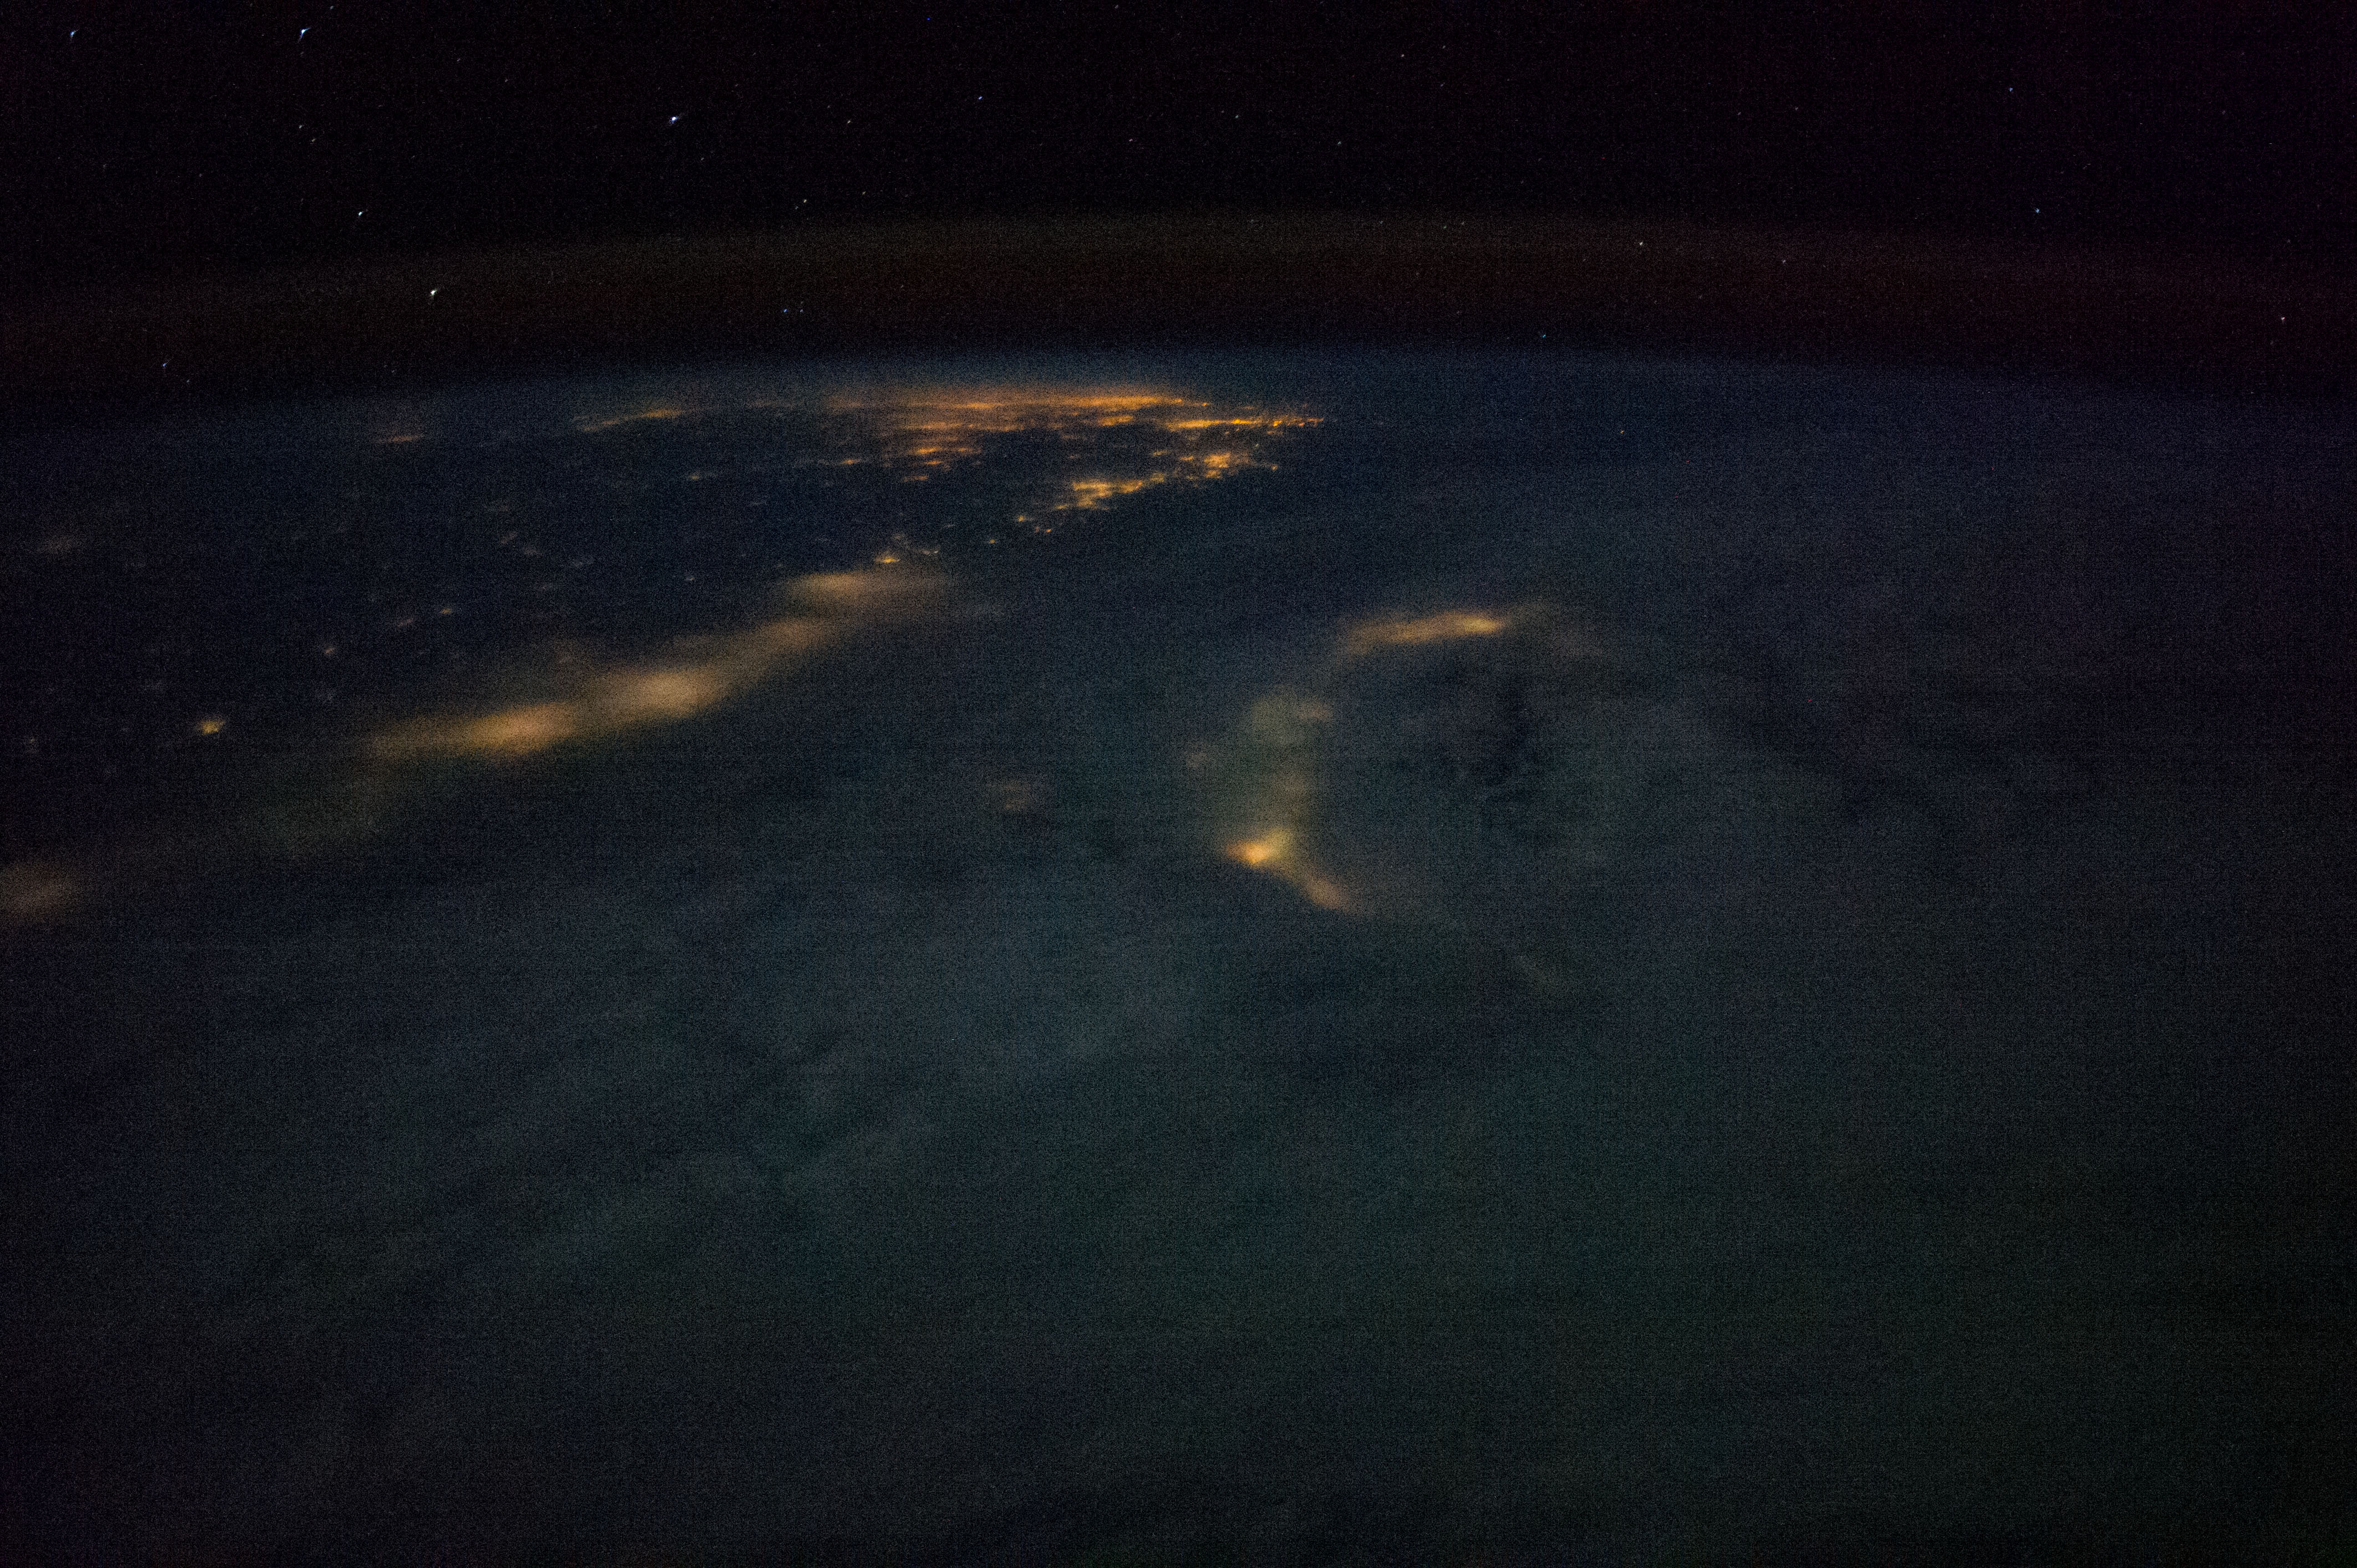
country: TAIWAN
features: SOUTH CHINA SEA, NIGHT, CLOUDS, EARTH LIMB, MAINLAND CHINA, TAIWAN
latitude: 23.7
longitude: 119.9
